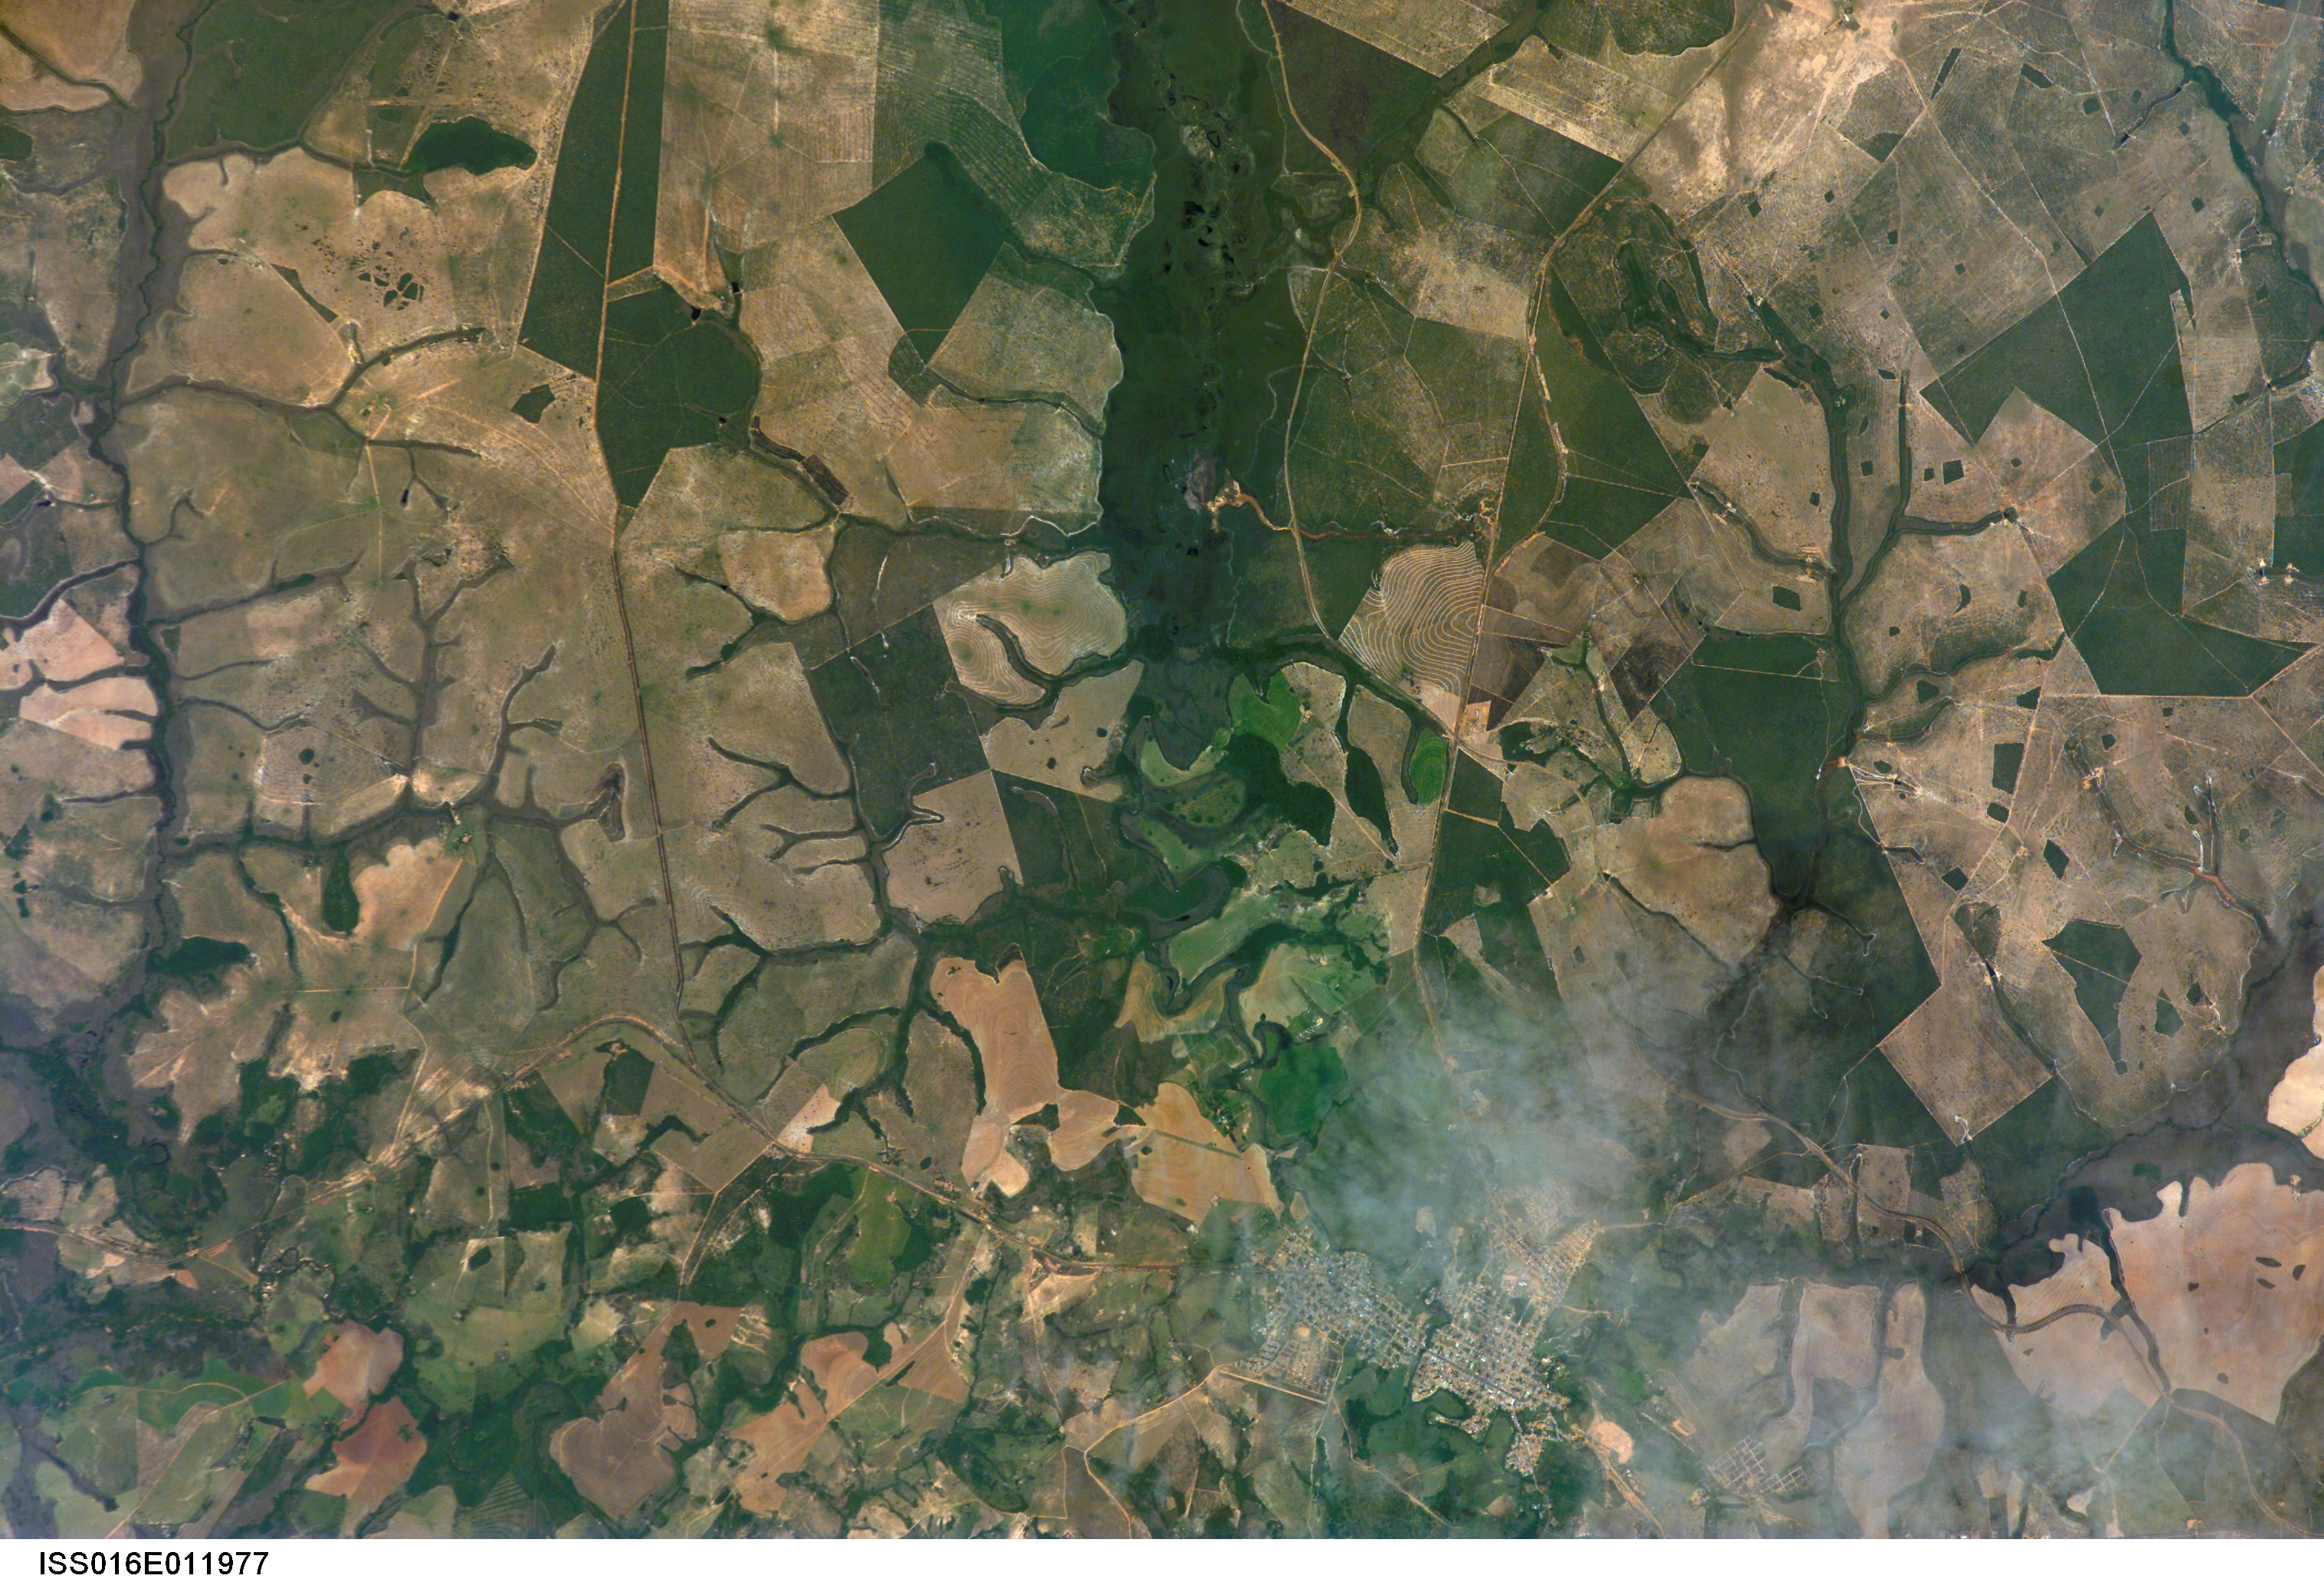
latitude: -17.4
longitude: -53.1
